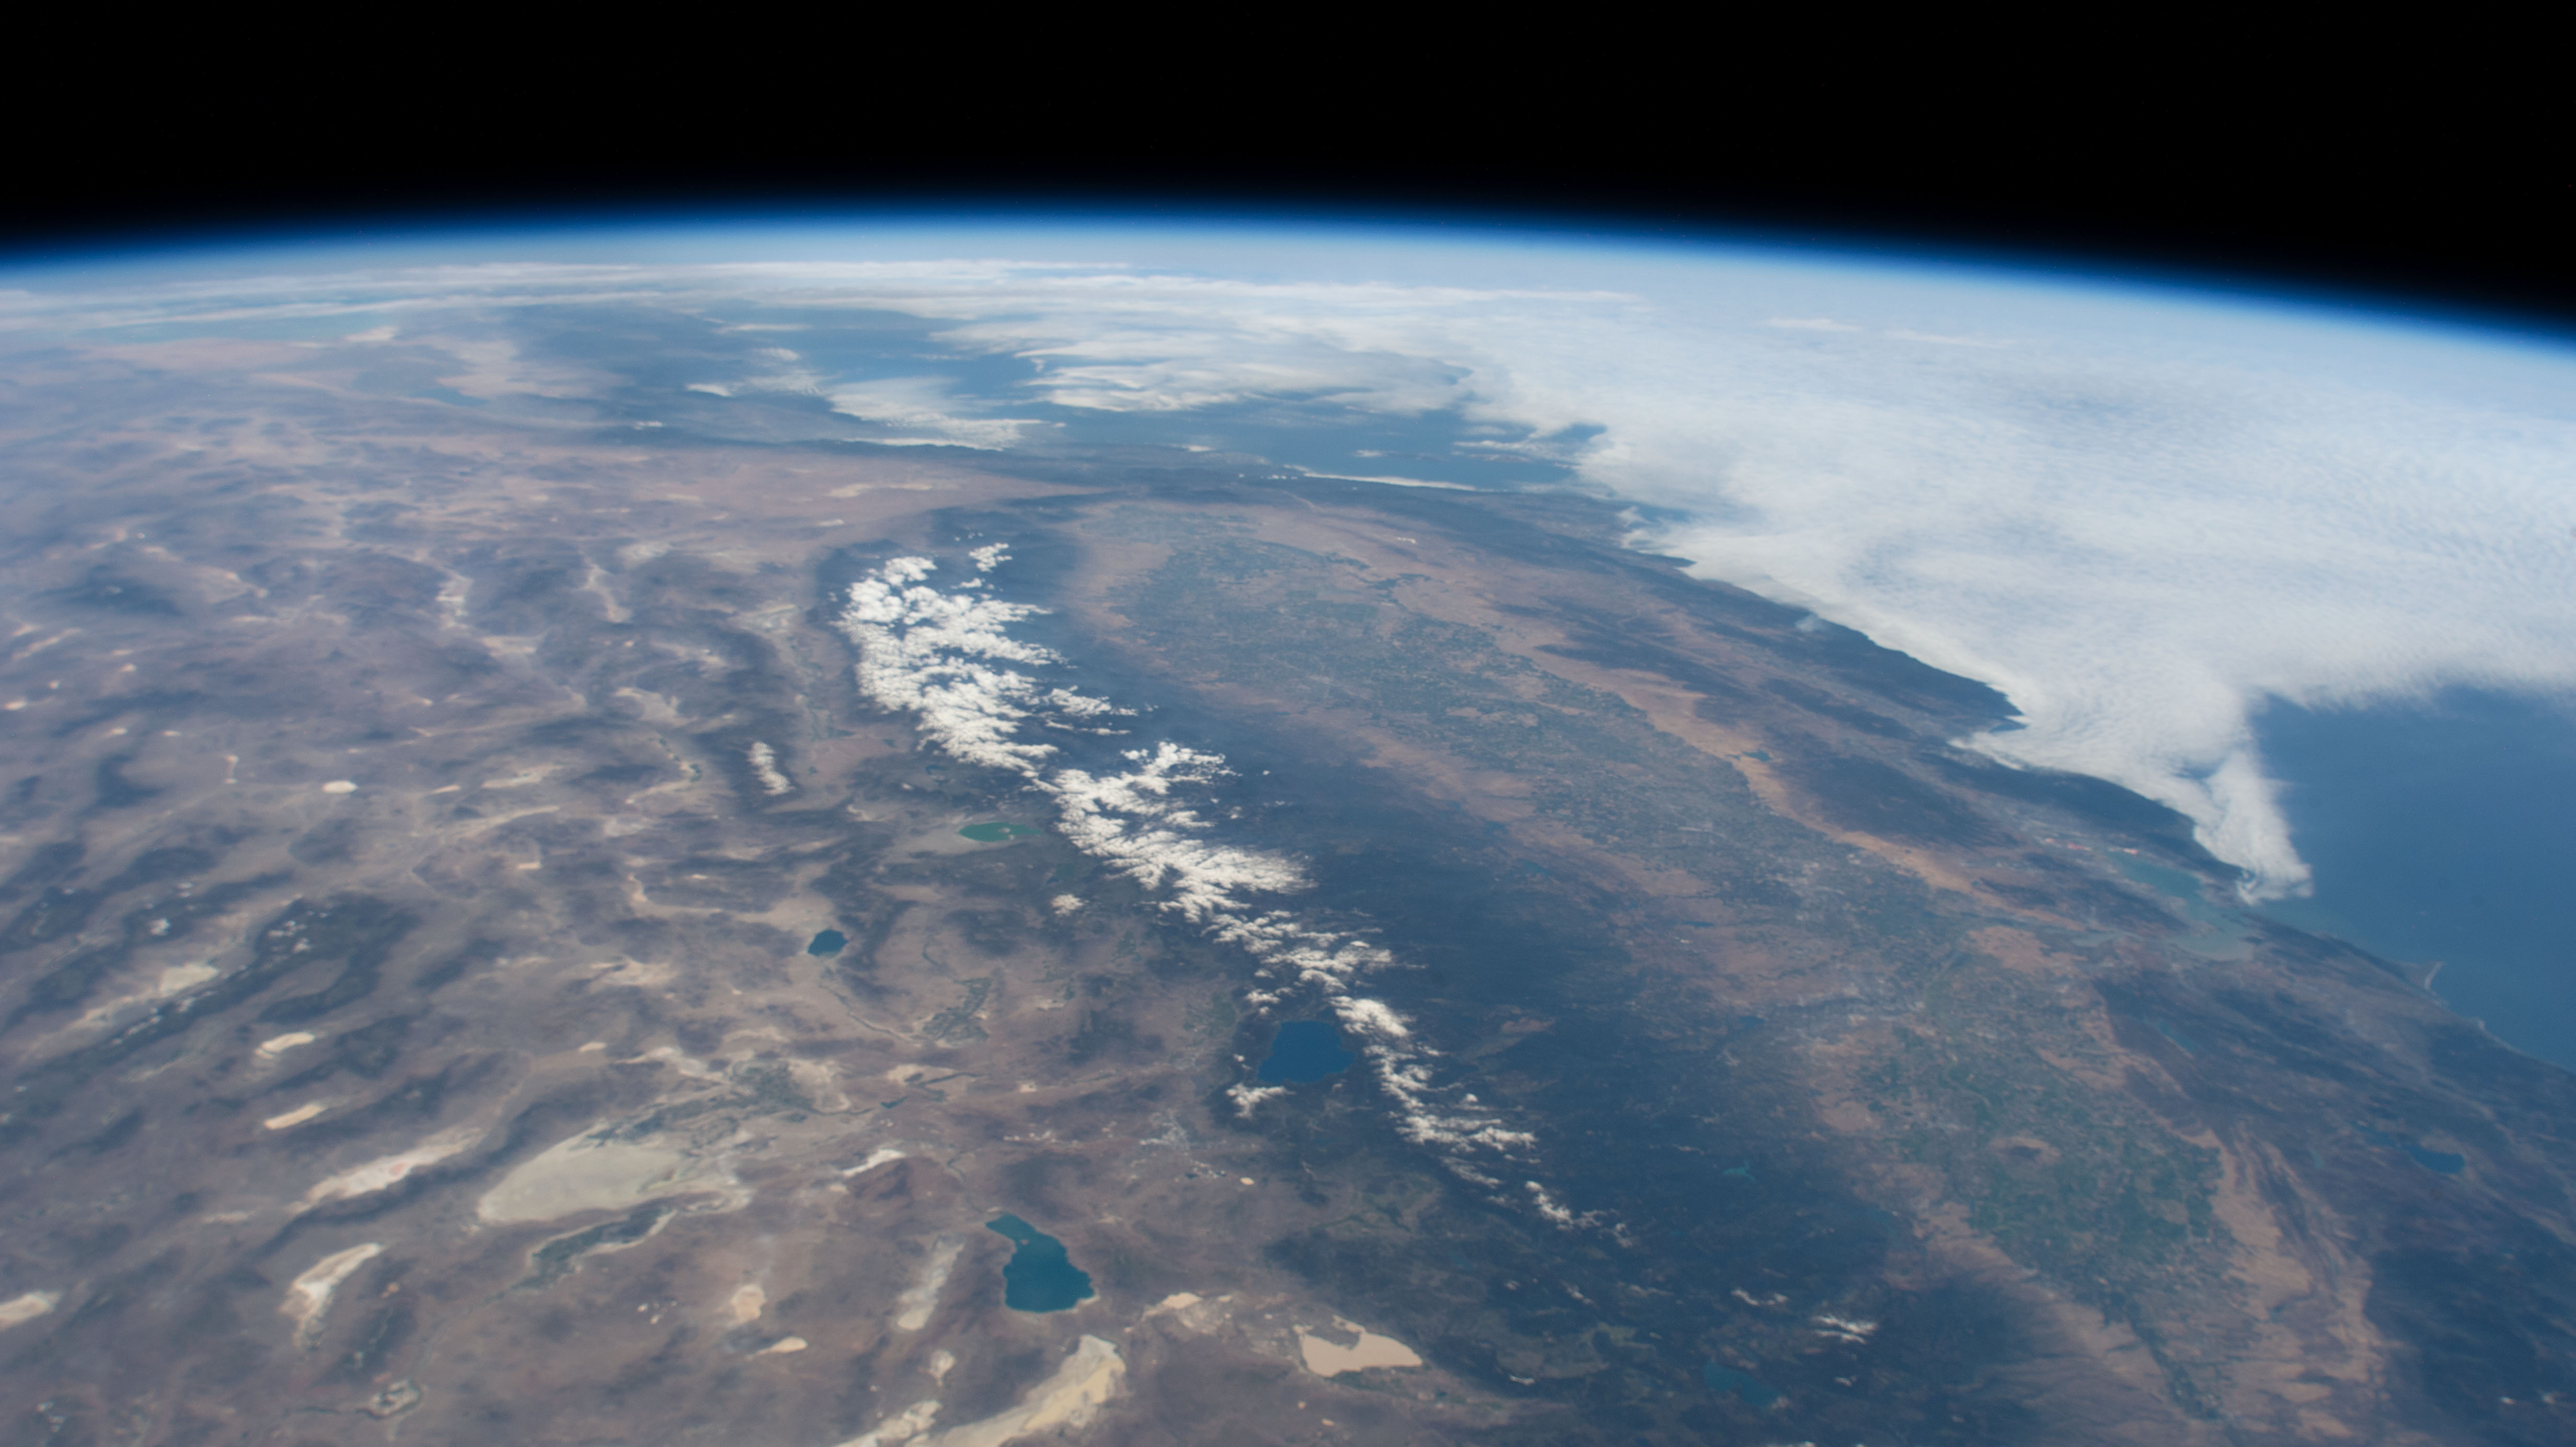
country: USA-CALIFORNIA
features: PYRAMID LAKE PAIUTE RESERVATION, CARSON CITY, TAHOE NATIONAL FOREST, SACRAMENTO, SAN FRANCISCO, GULF OF THE FARLLONES
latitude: 38.0
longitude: -120.0
